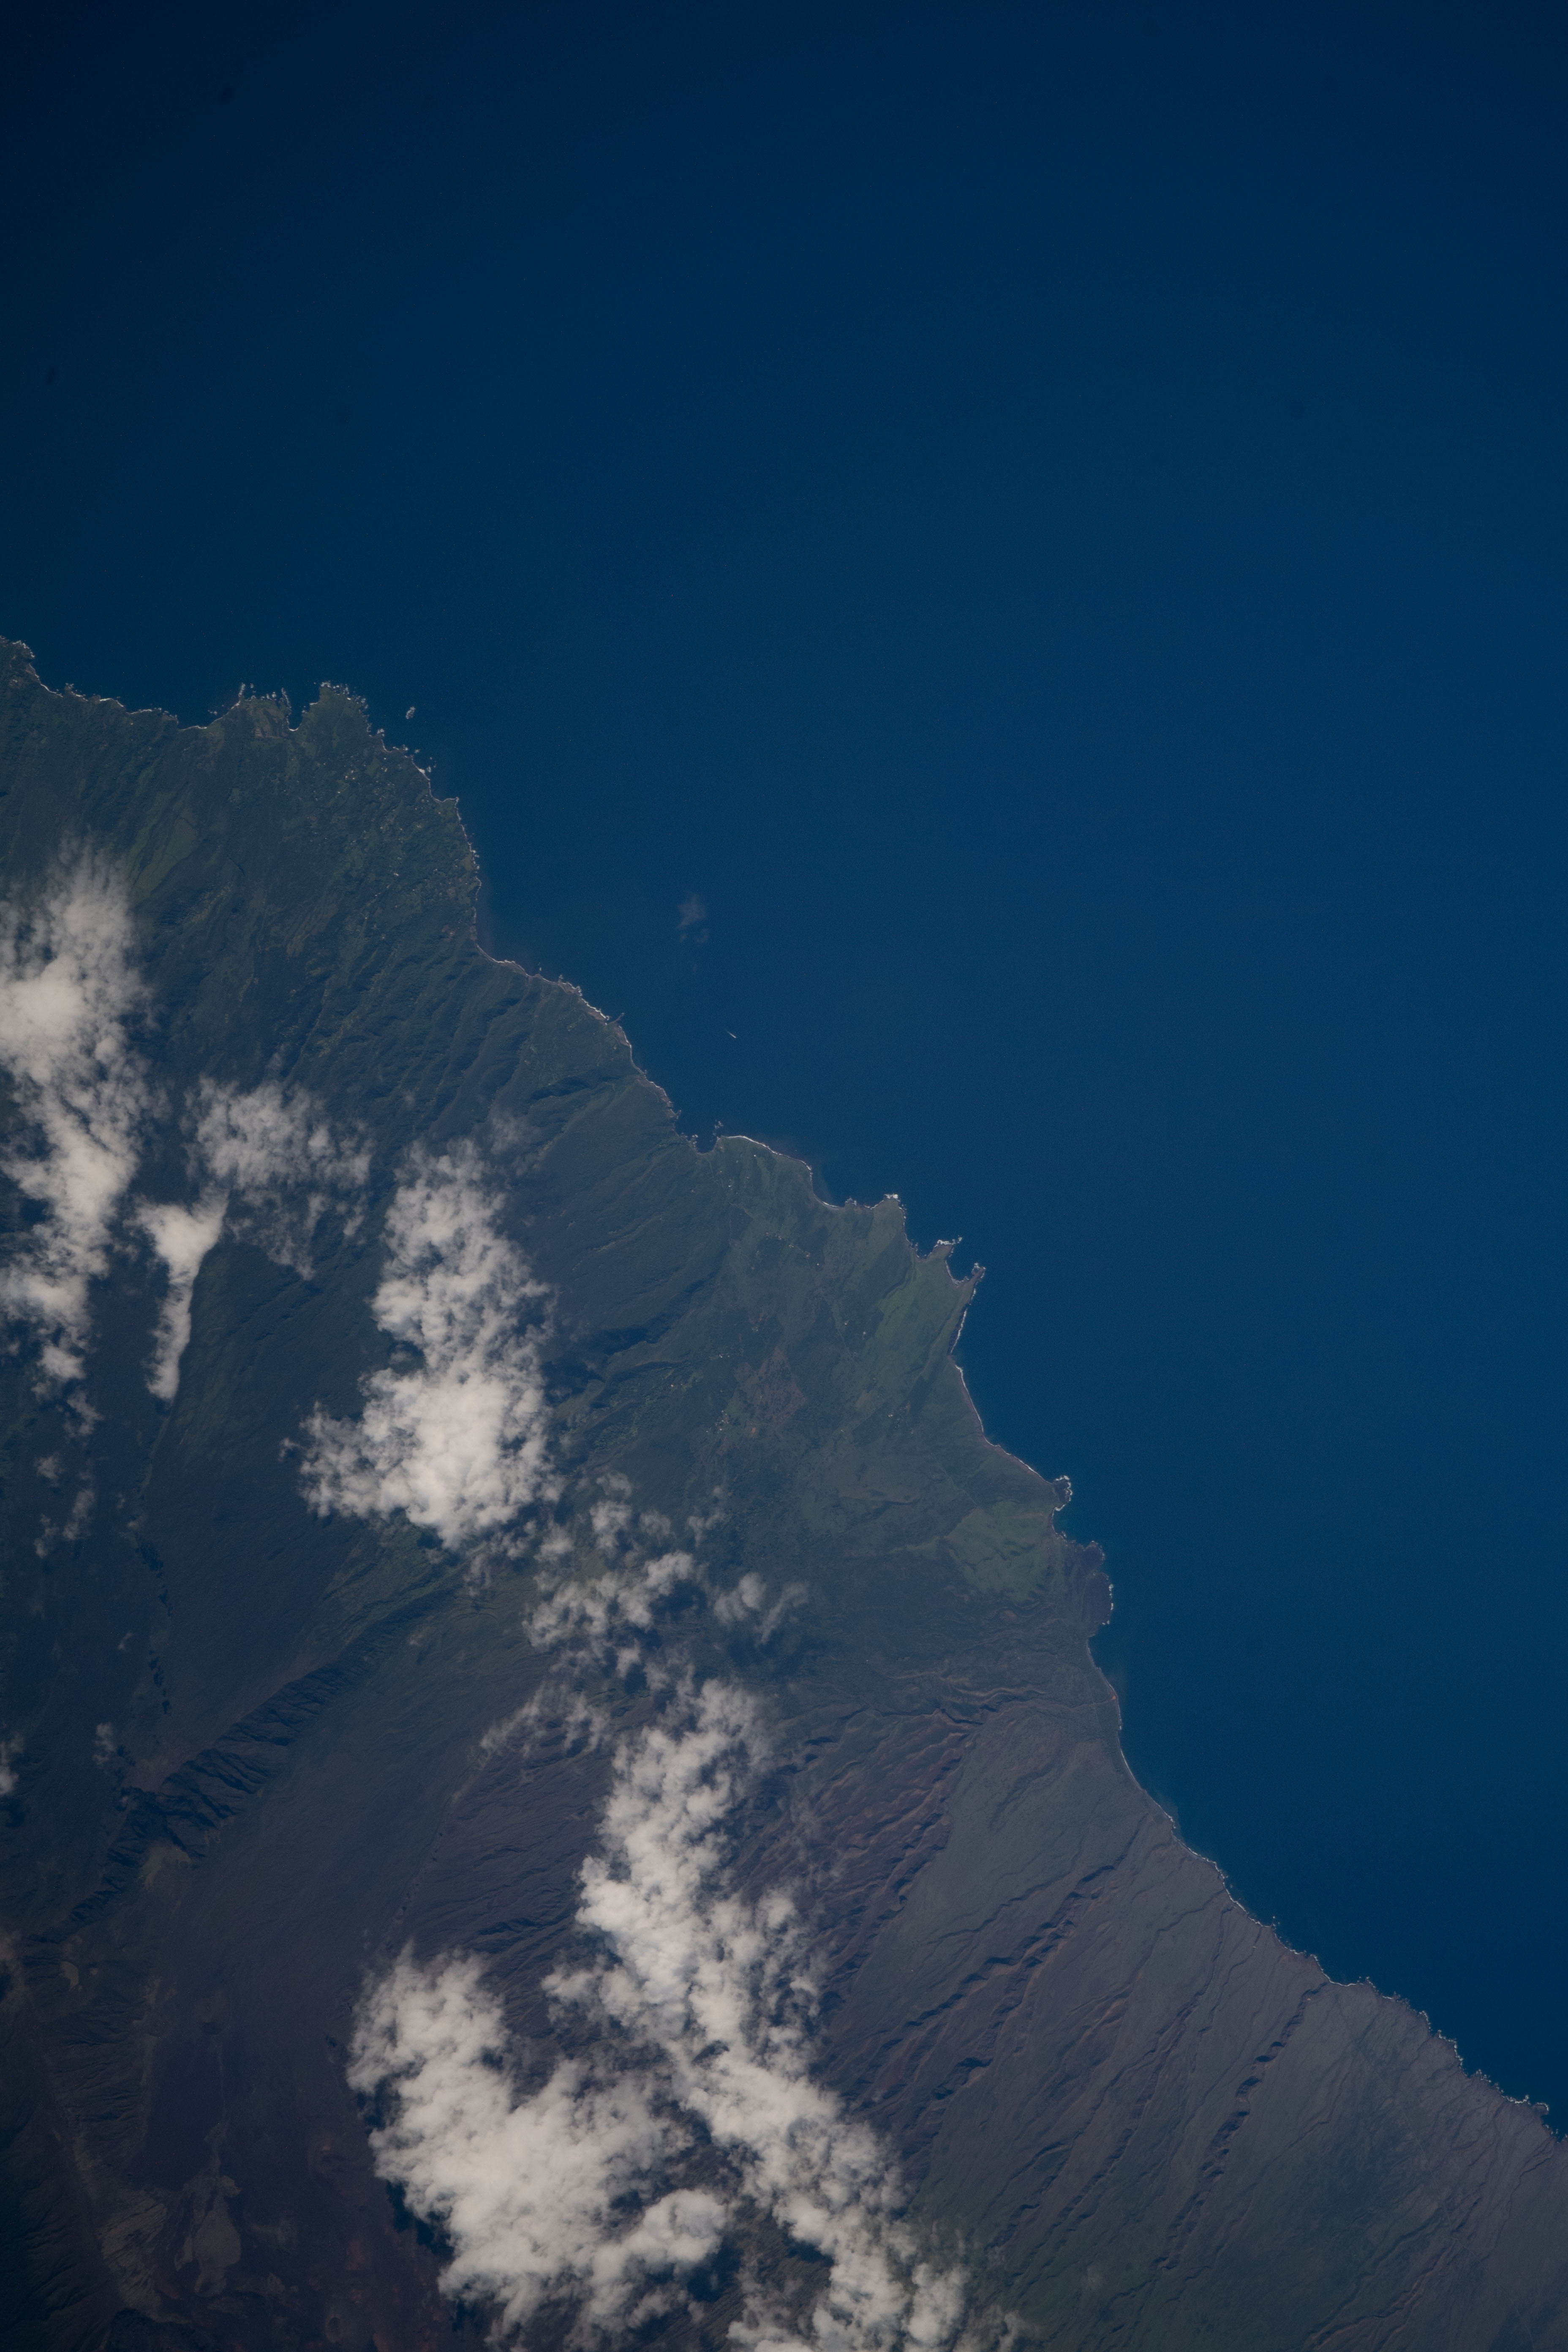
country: USA-HAWAII
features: MAUI
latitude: 20.6
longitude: -156.1
